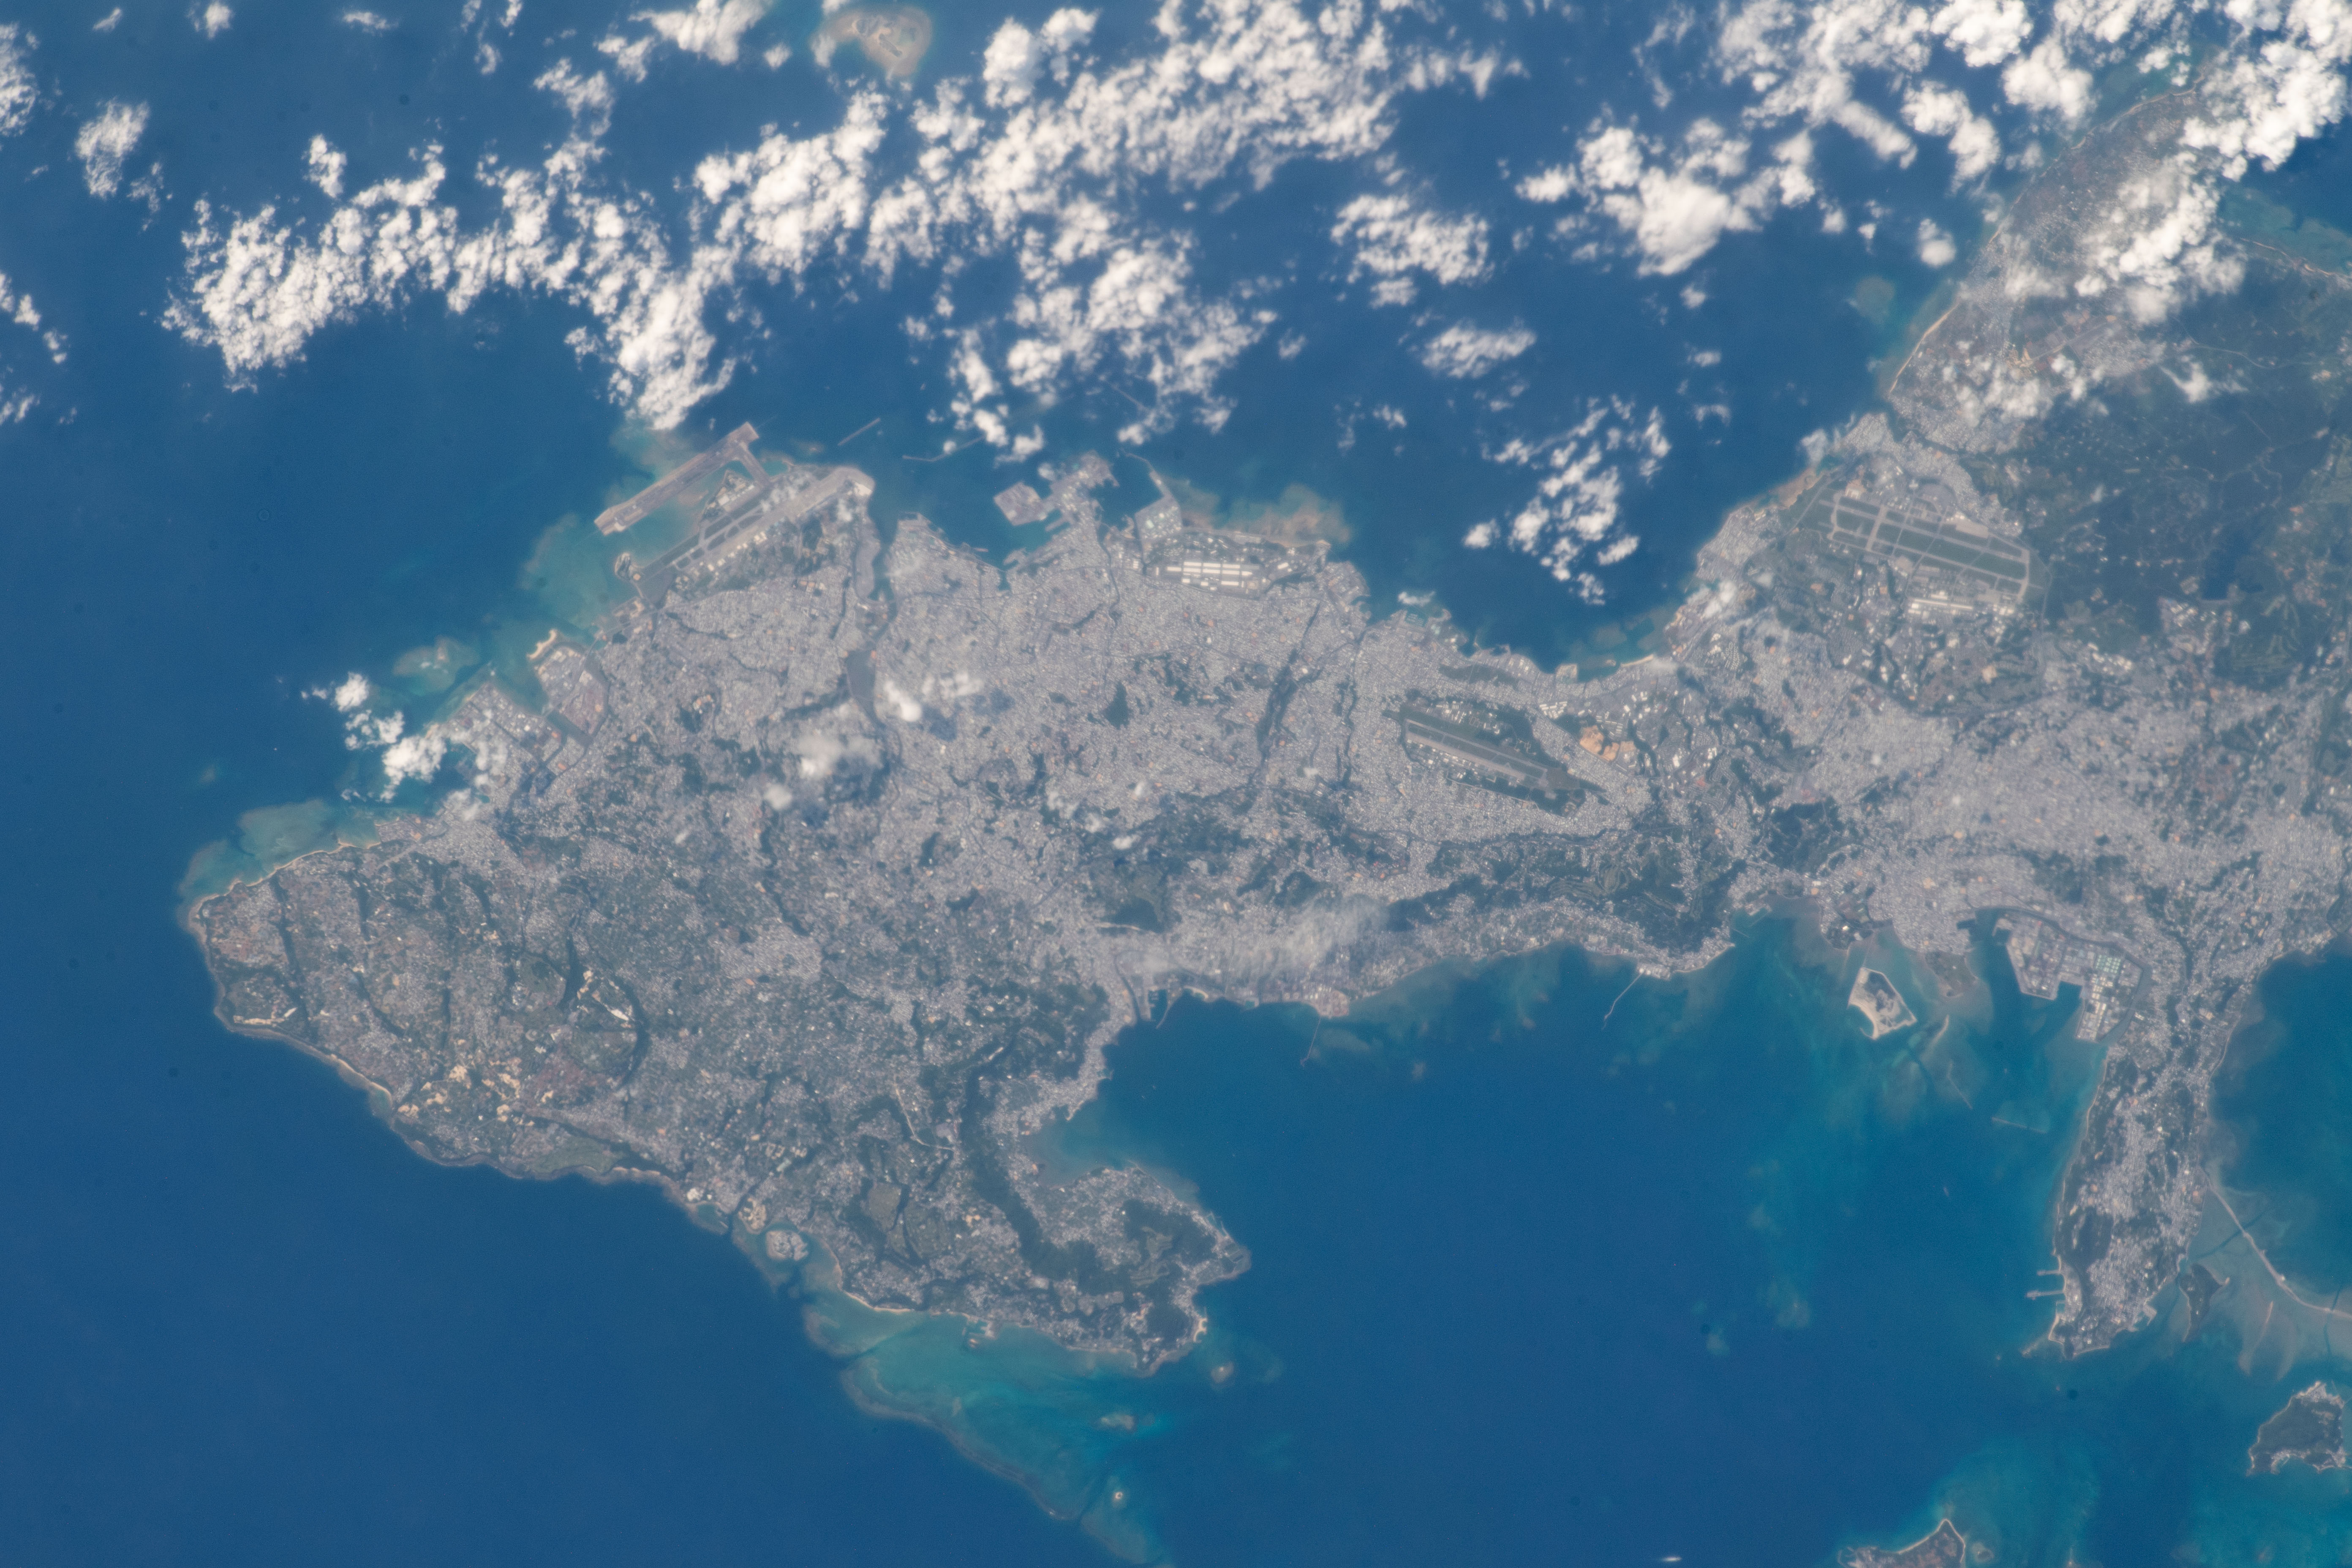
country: JAPAN
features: OKINAWA,CITIES: NAHA,EAST CHINA SEA,OKINAWA ISLAND
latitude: 26.2
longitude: 127.7
